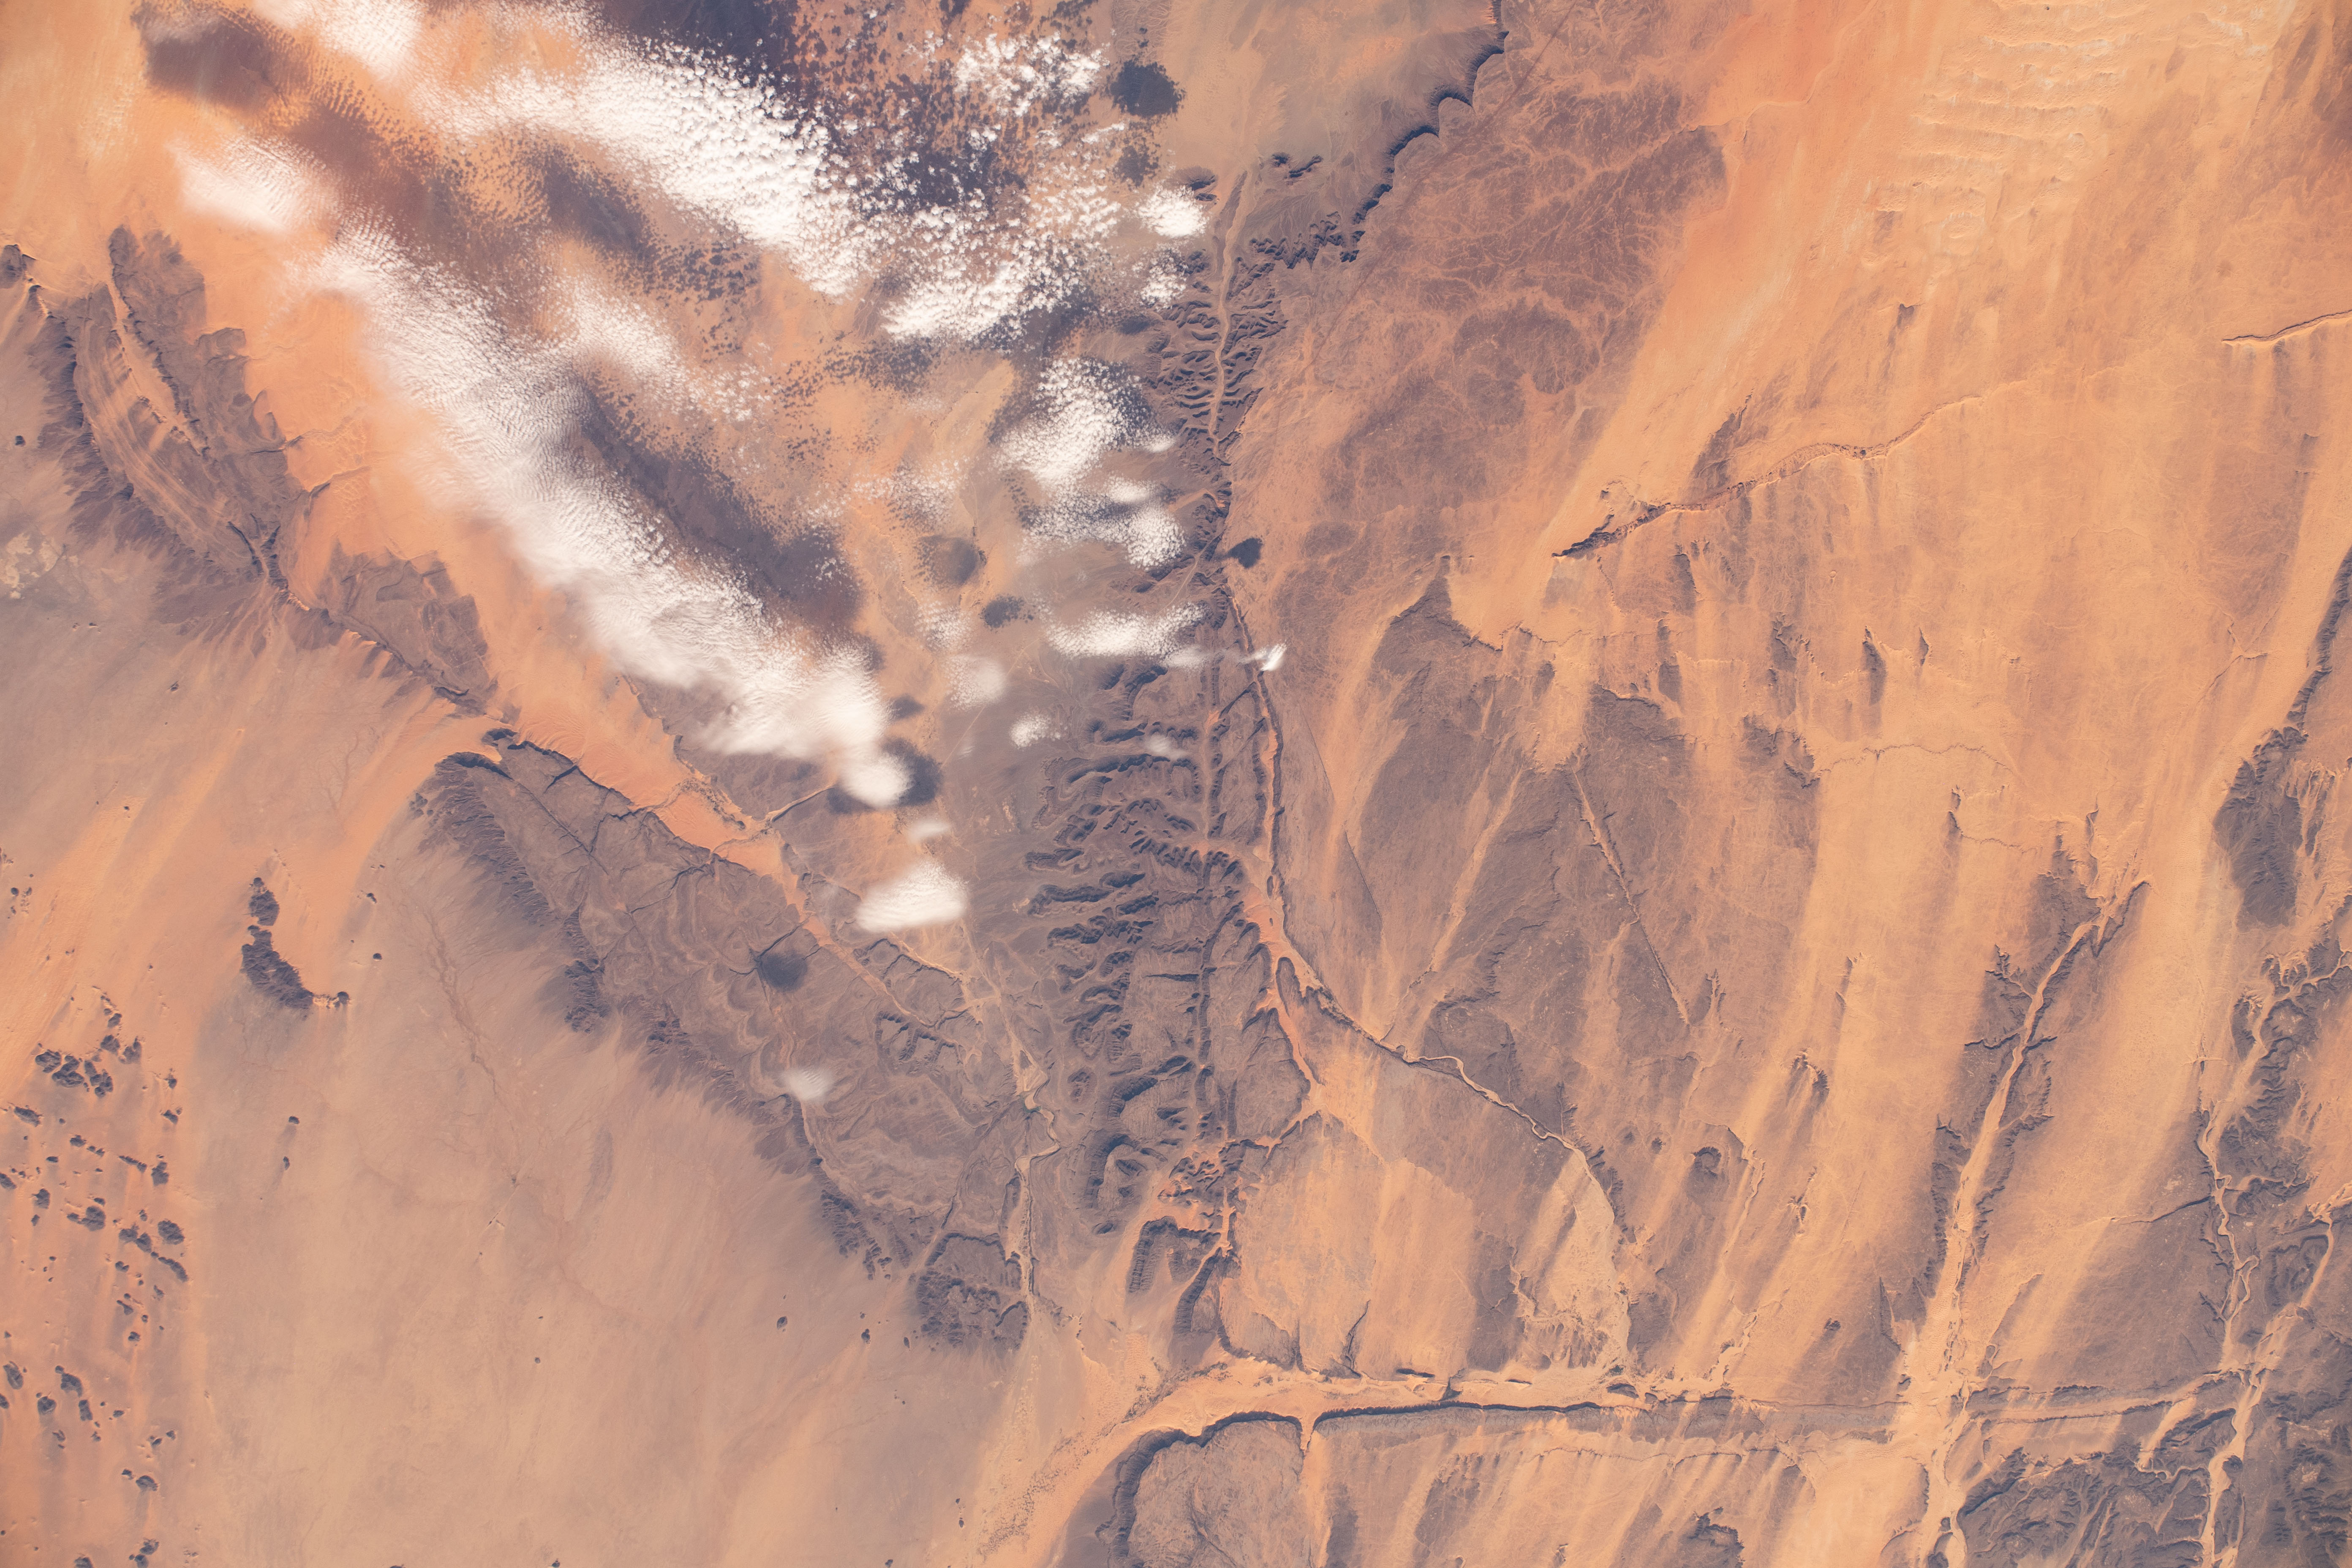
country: MAURITANIA
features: RICHAT STRUCTURE, ATAR
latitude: 20.4
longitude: -12.9
